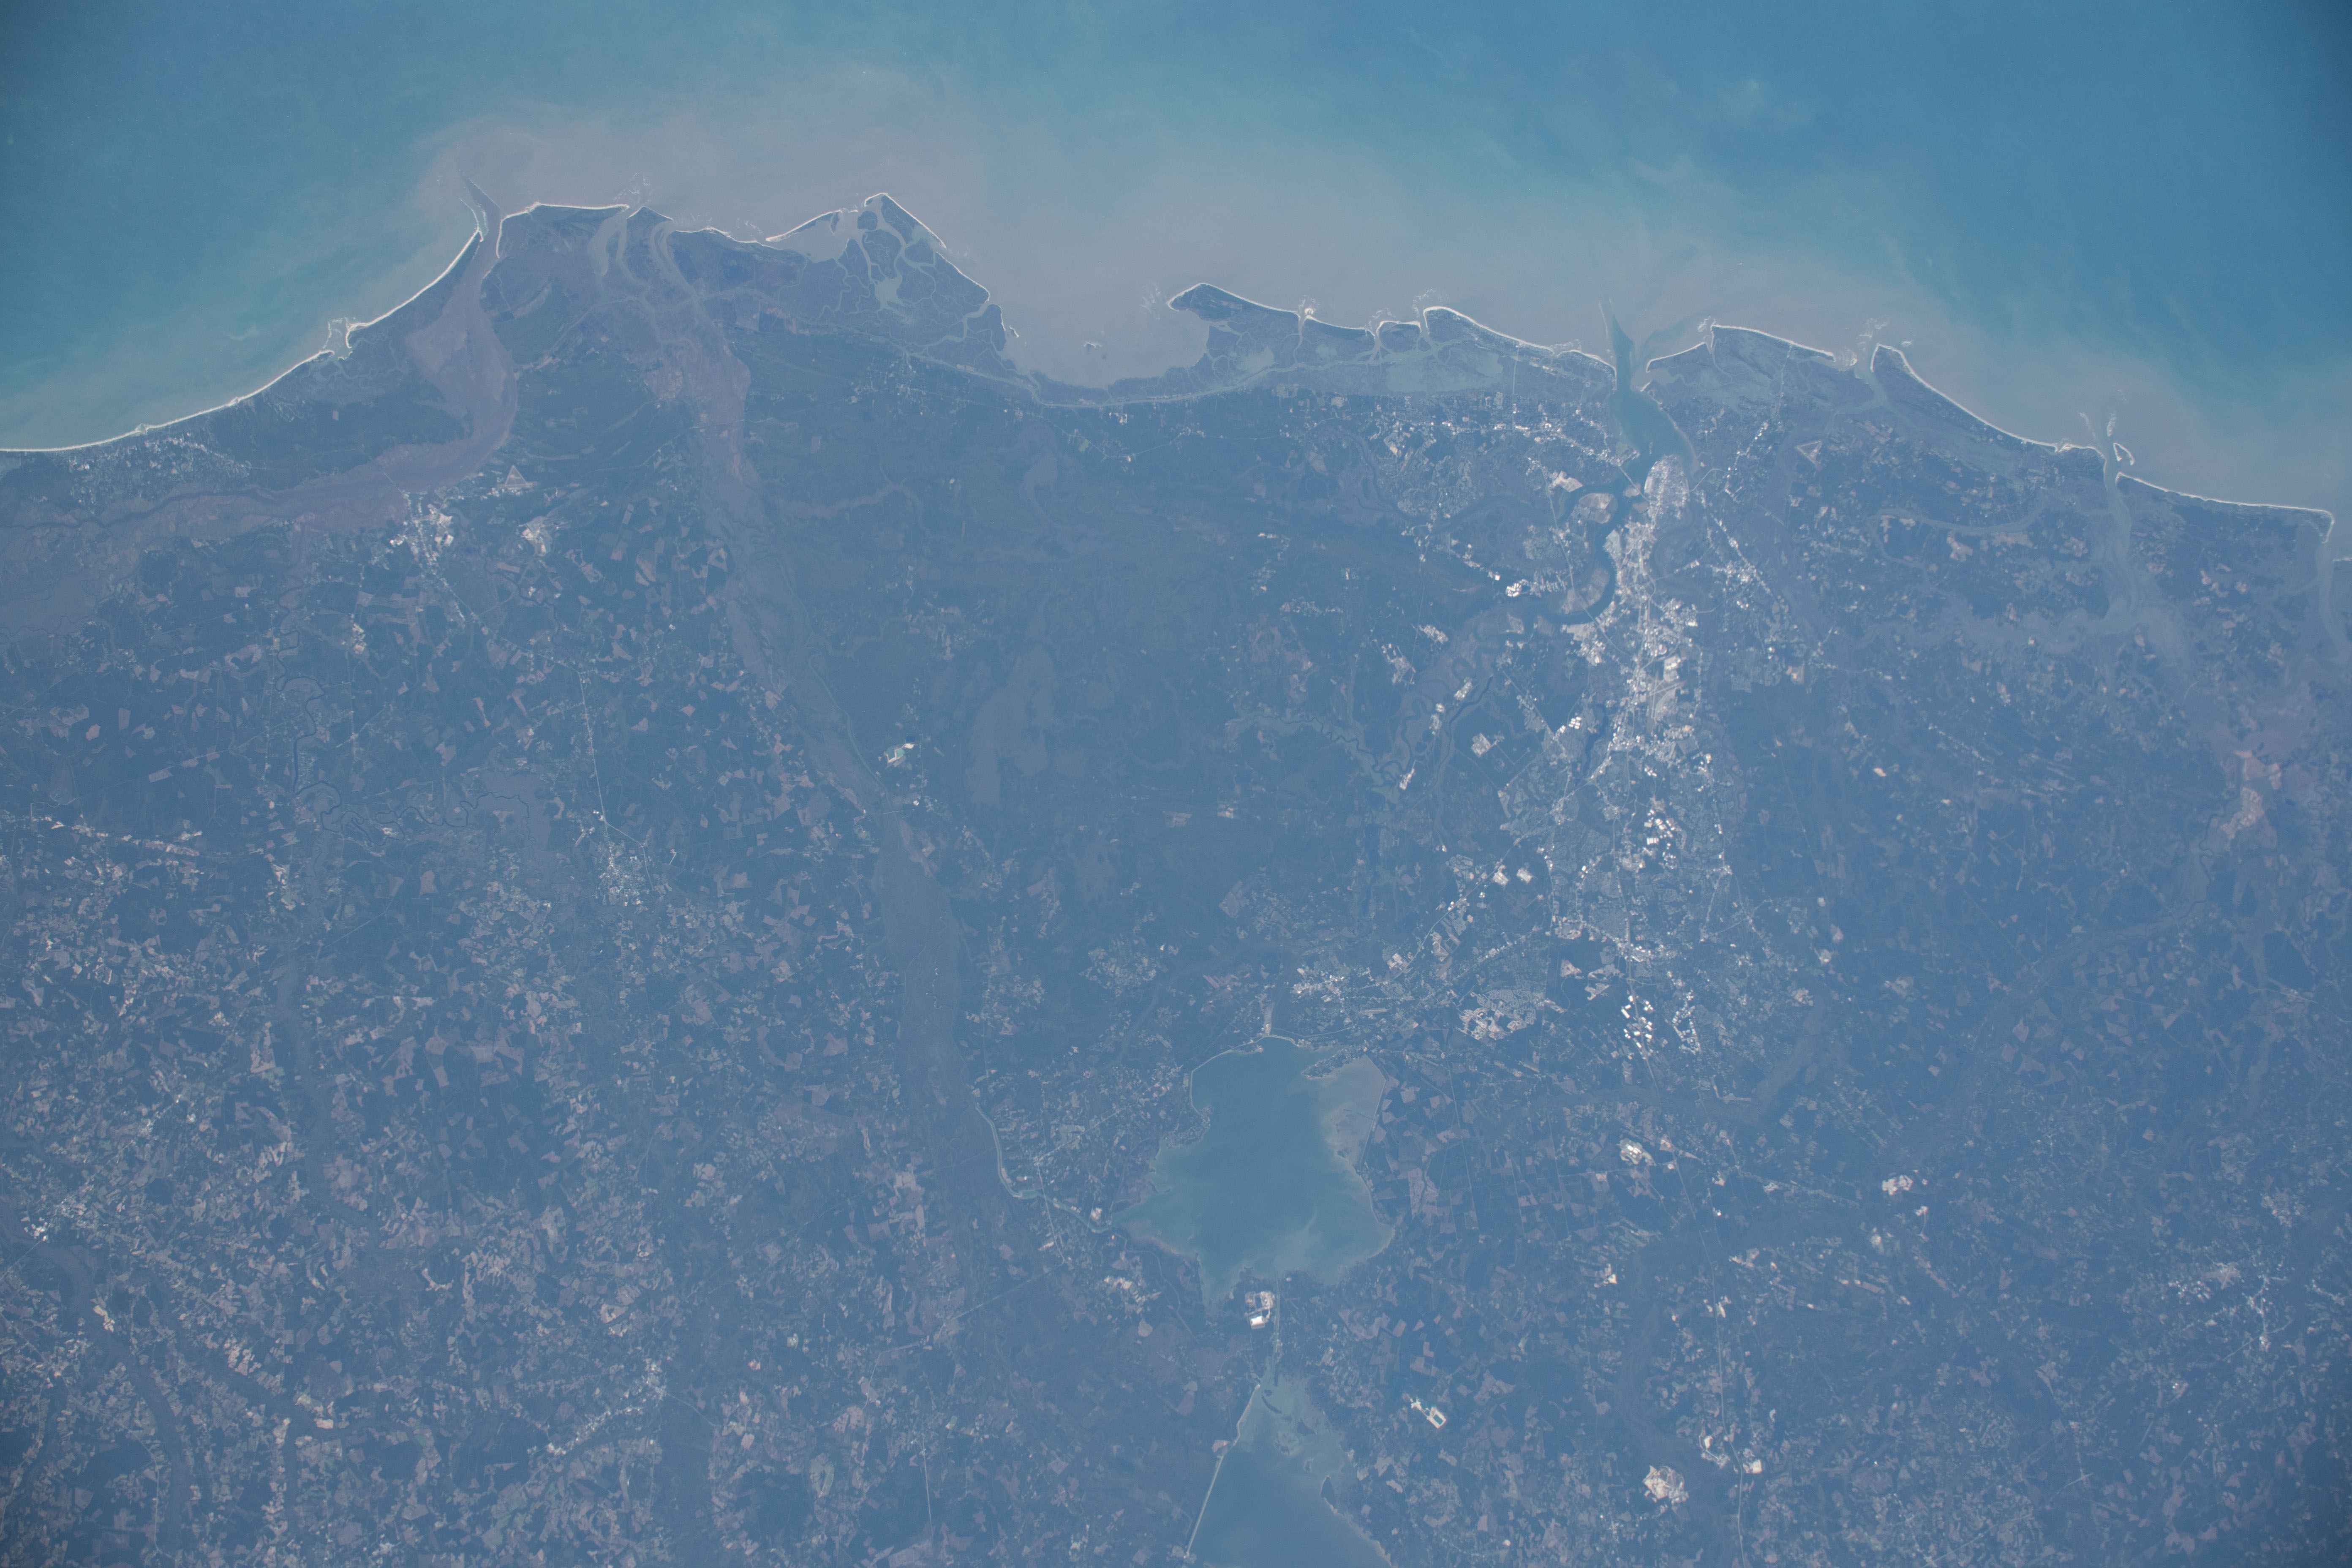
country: USA-SOUTH CAROLINA
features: CAPE FEAR RIVER, SOUTH SANTEE RIVER, NORTH SANTEE RIVER, LAKE MOULTRIE, NORTH CAROLINA SHORELINE, CHARLESTON
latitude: 33.1
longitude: -79.9
